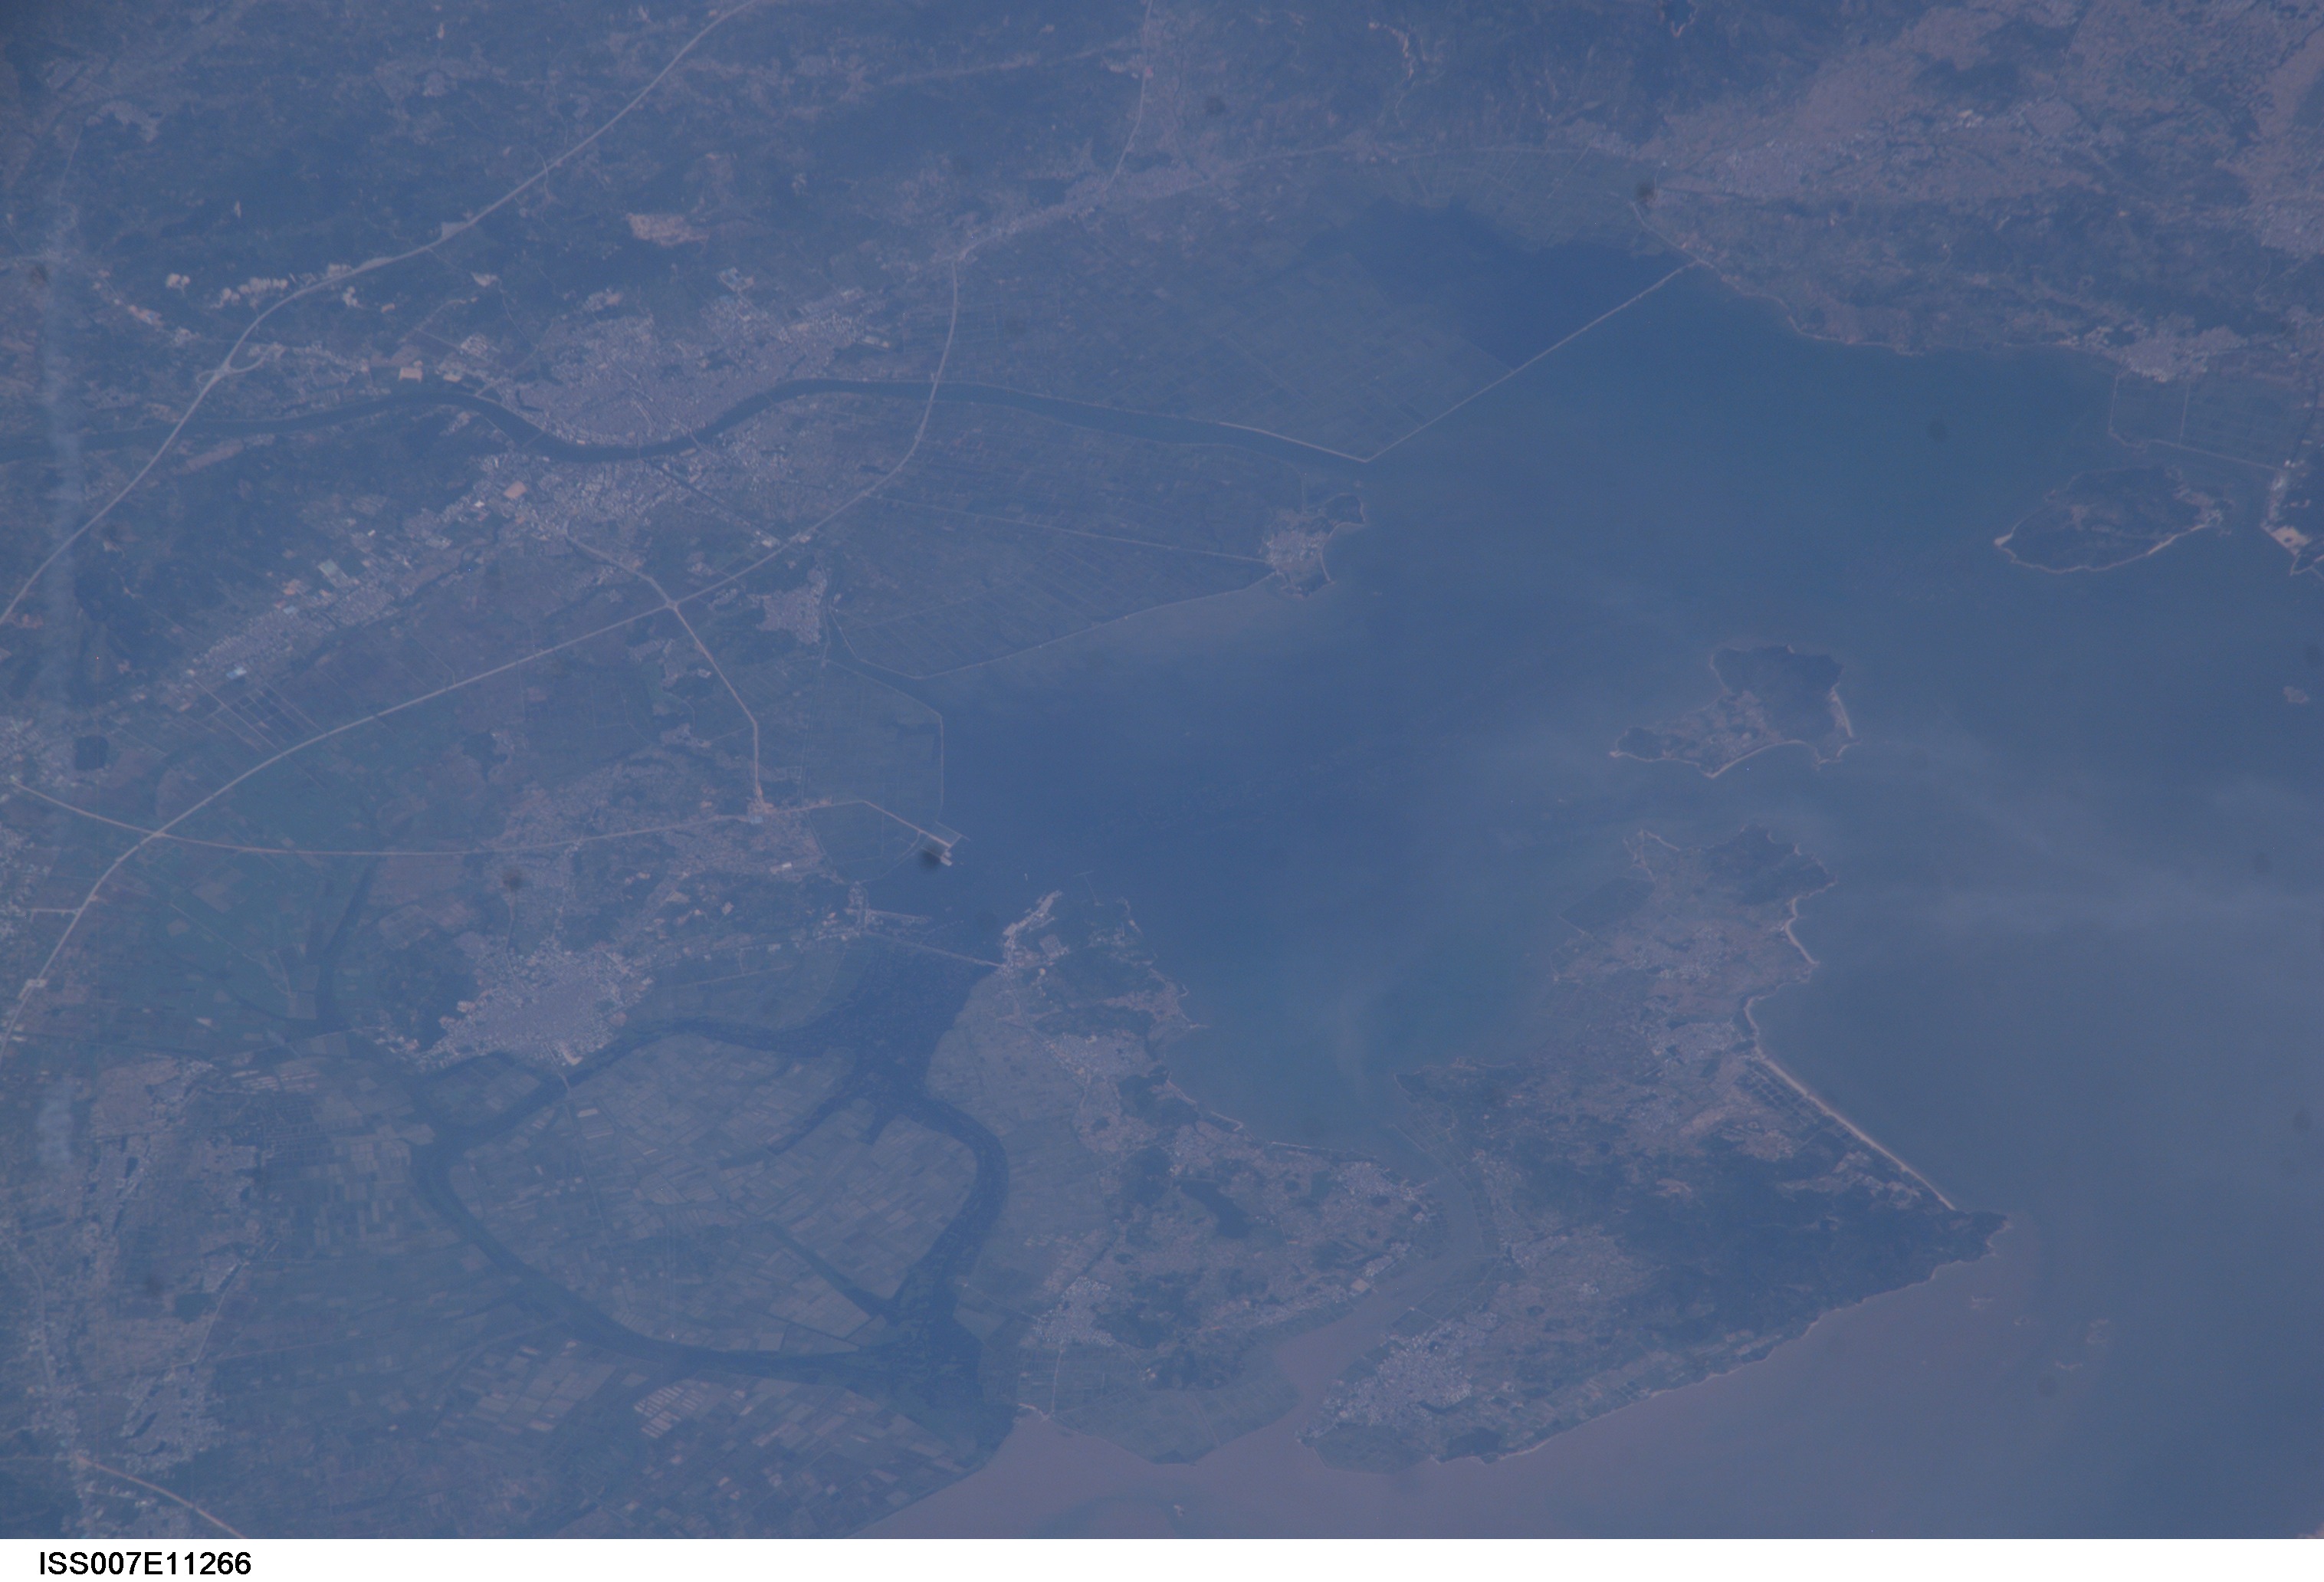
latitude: 23.5
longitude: 117.0
